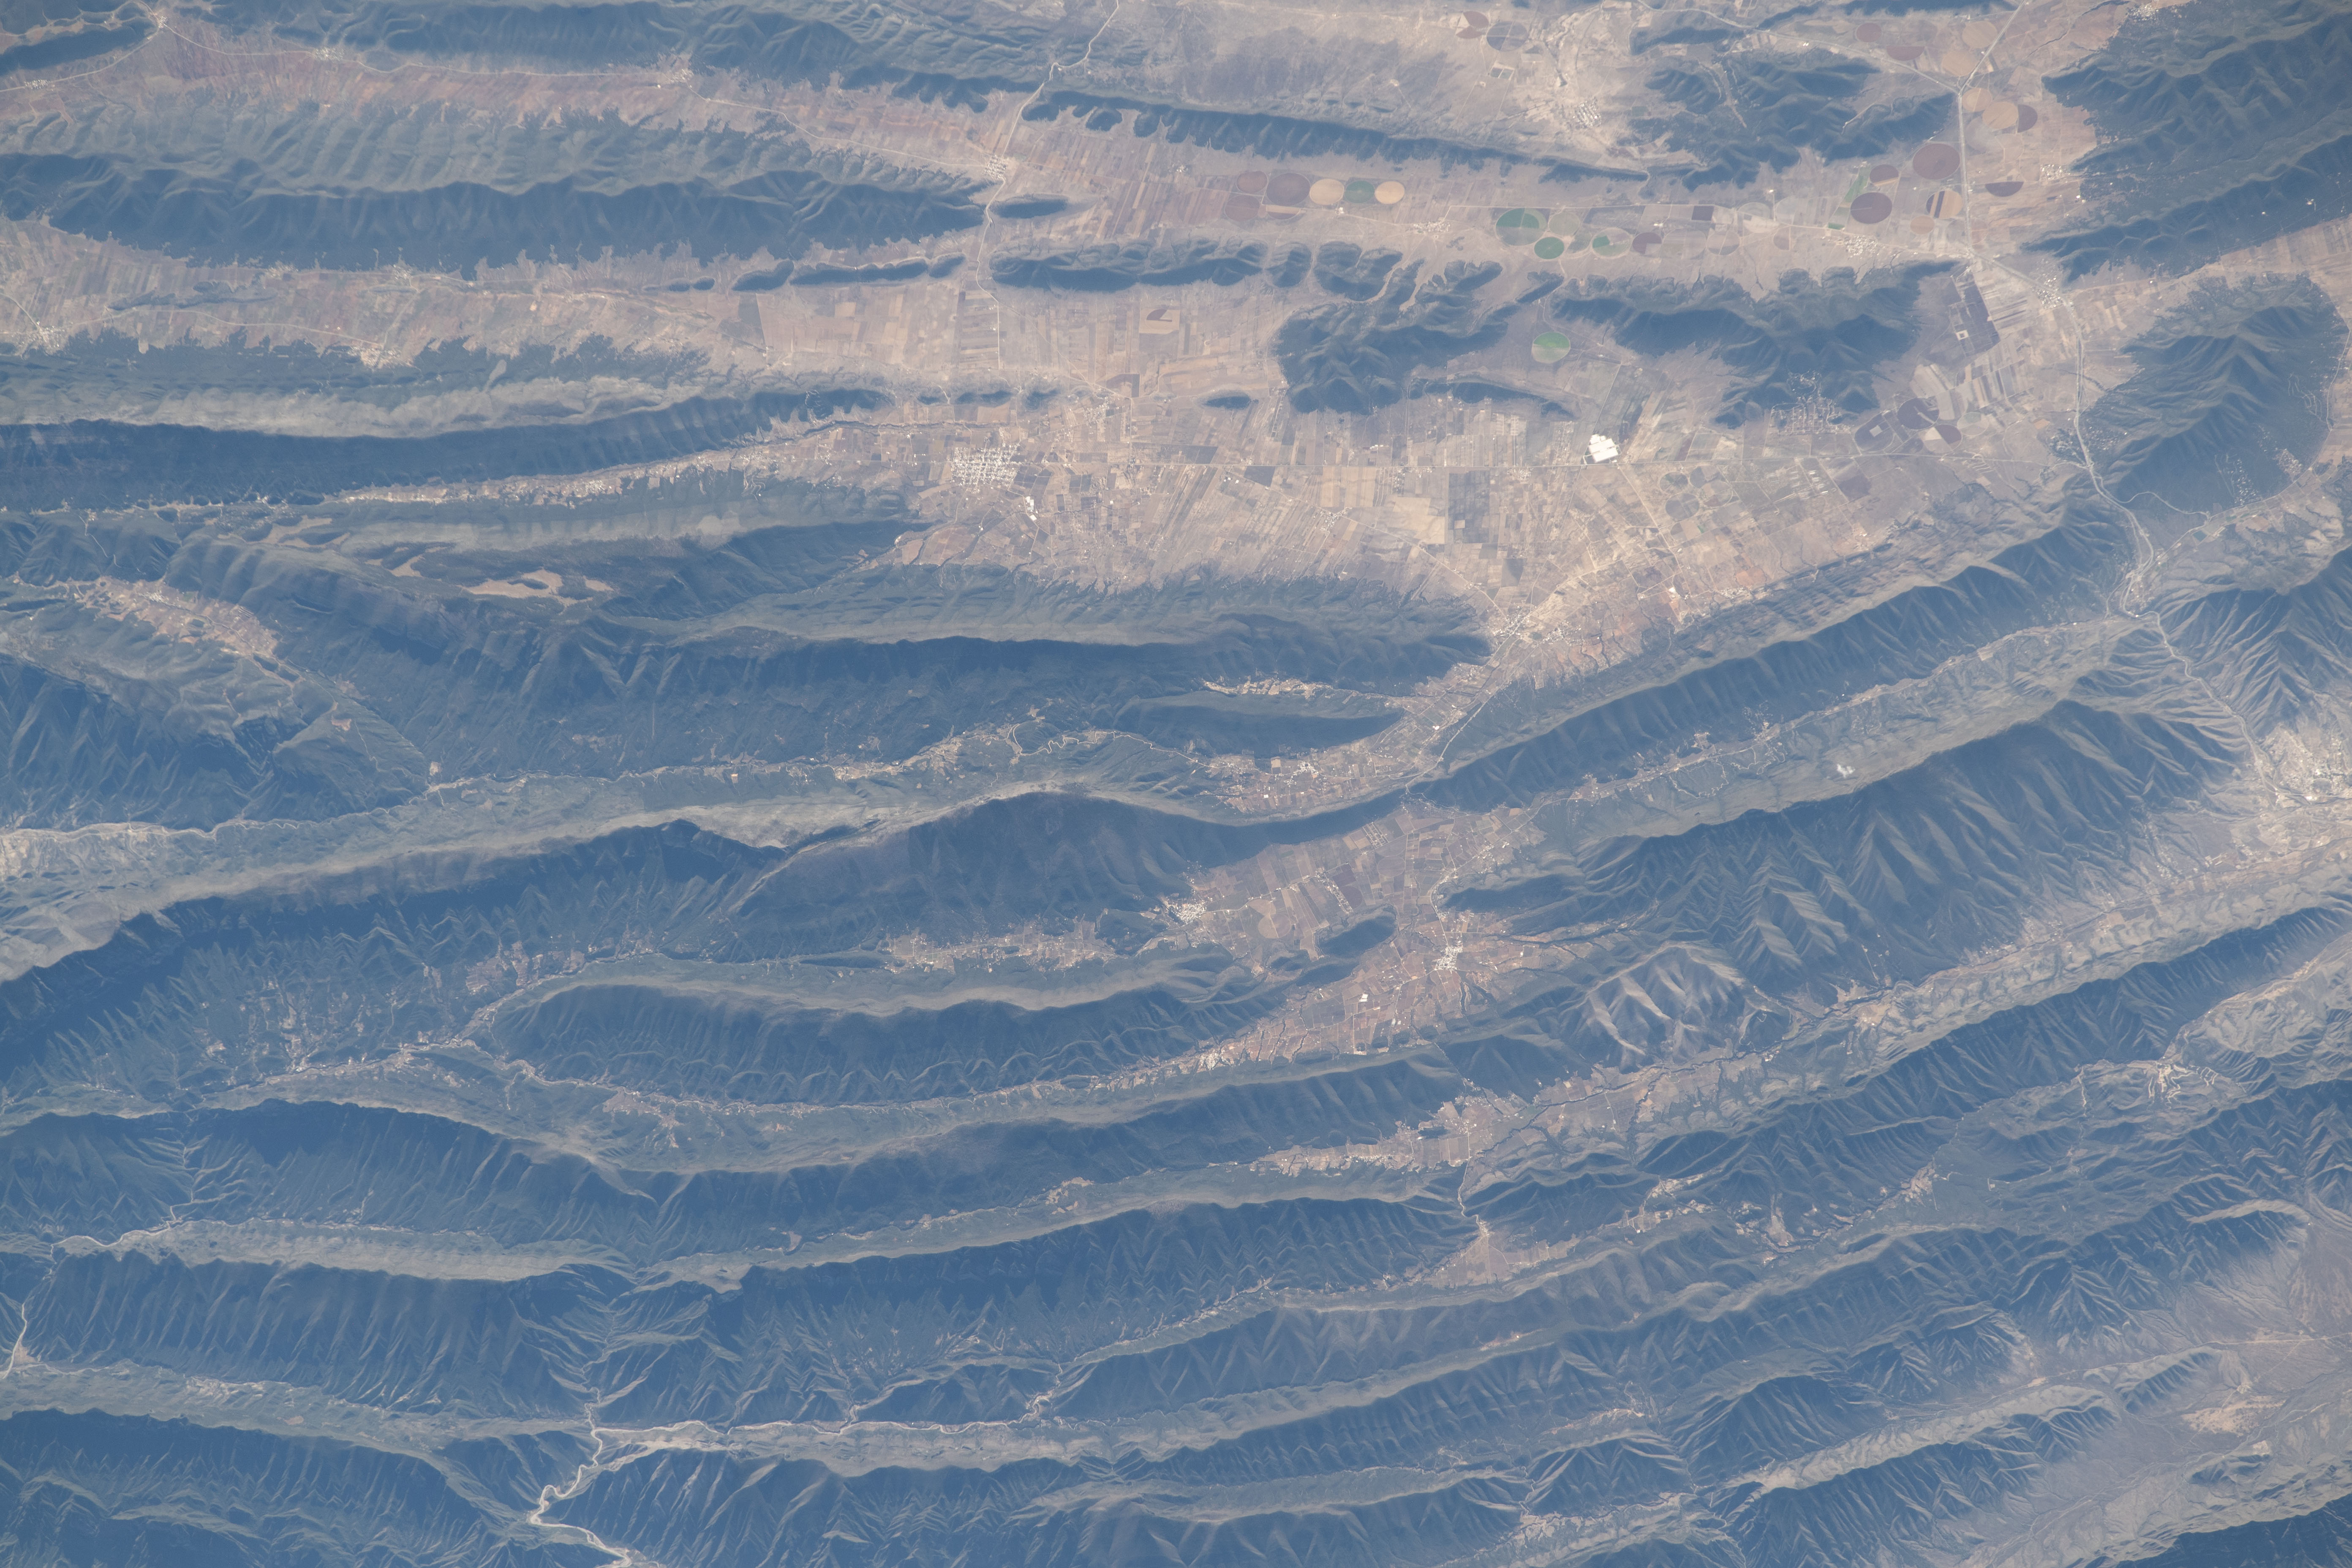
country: MEXICO
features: CERRO SAN RAFAEL, PARAQUE NACIONAL CUMBERS DE MONTERREY
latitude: 25.4
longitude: -100.6
